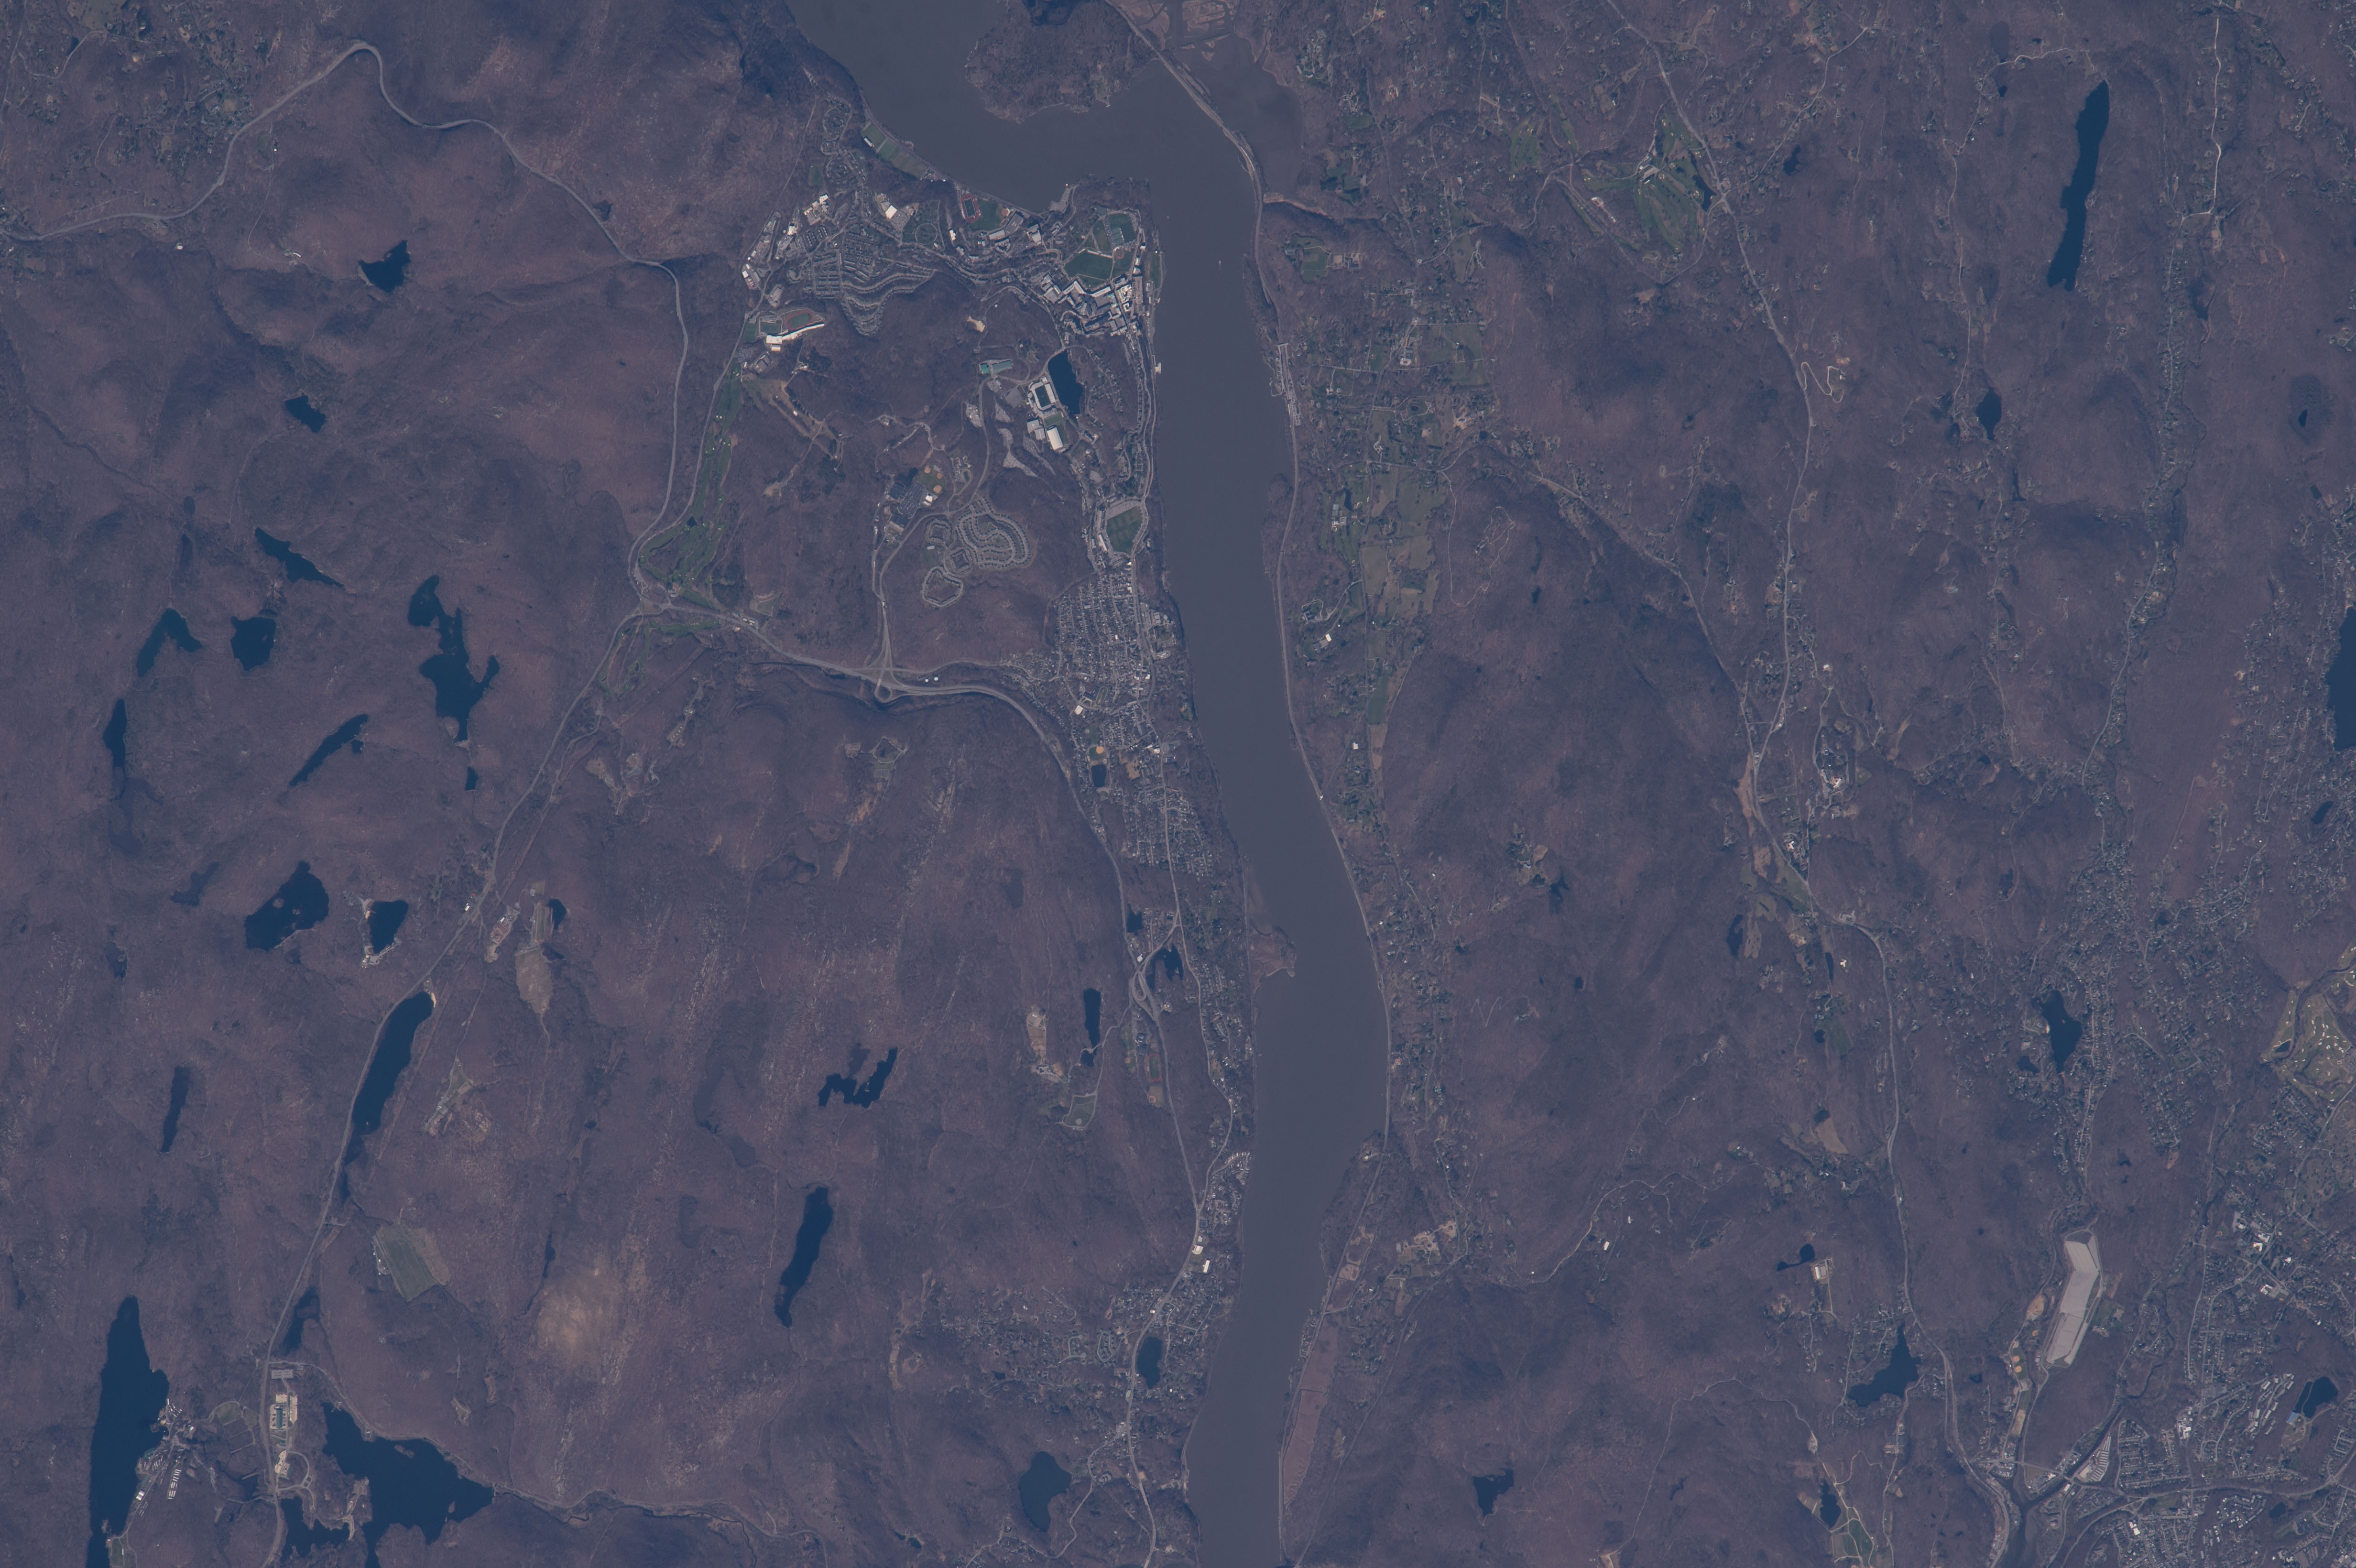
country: USA-NEW YORK
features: HUDSON RIVER, WEST POINT, LAKES, HIGHLAND FALLS, CONSTITUTION I.
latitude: 41.3
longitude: -74.1
